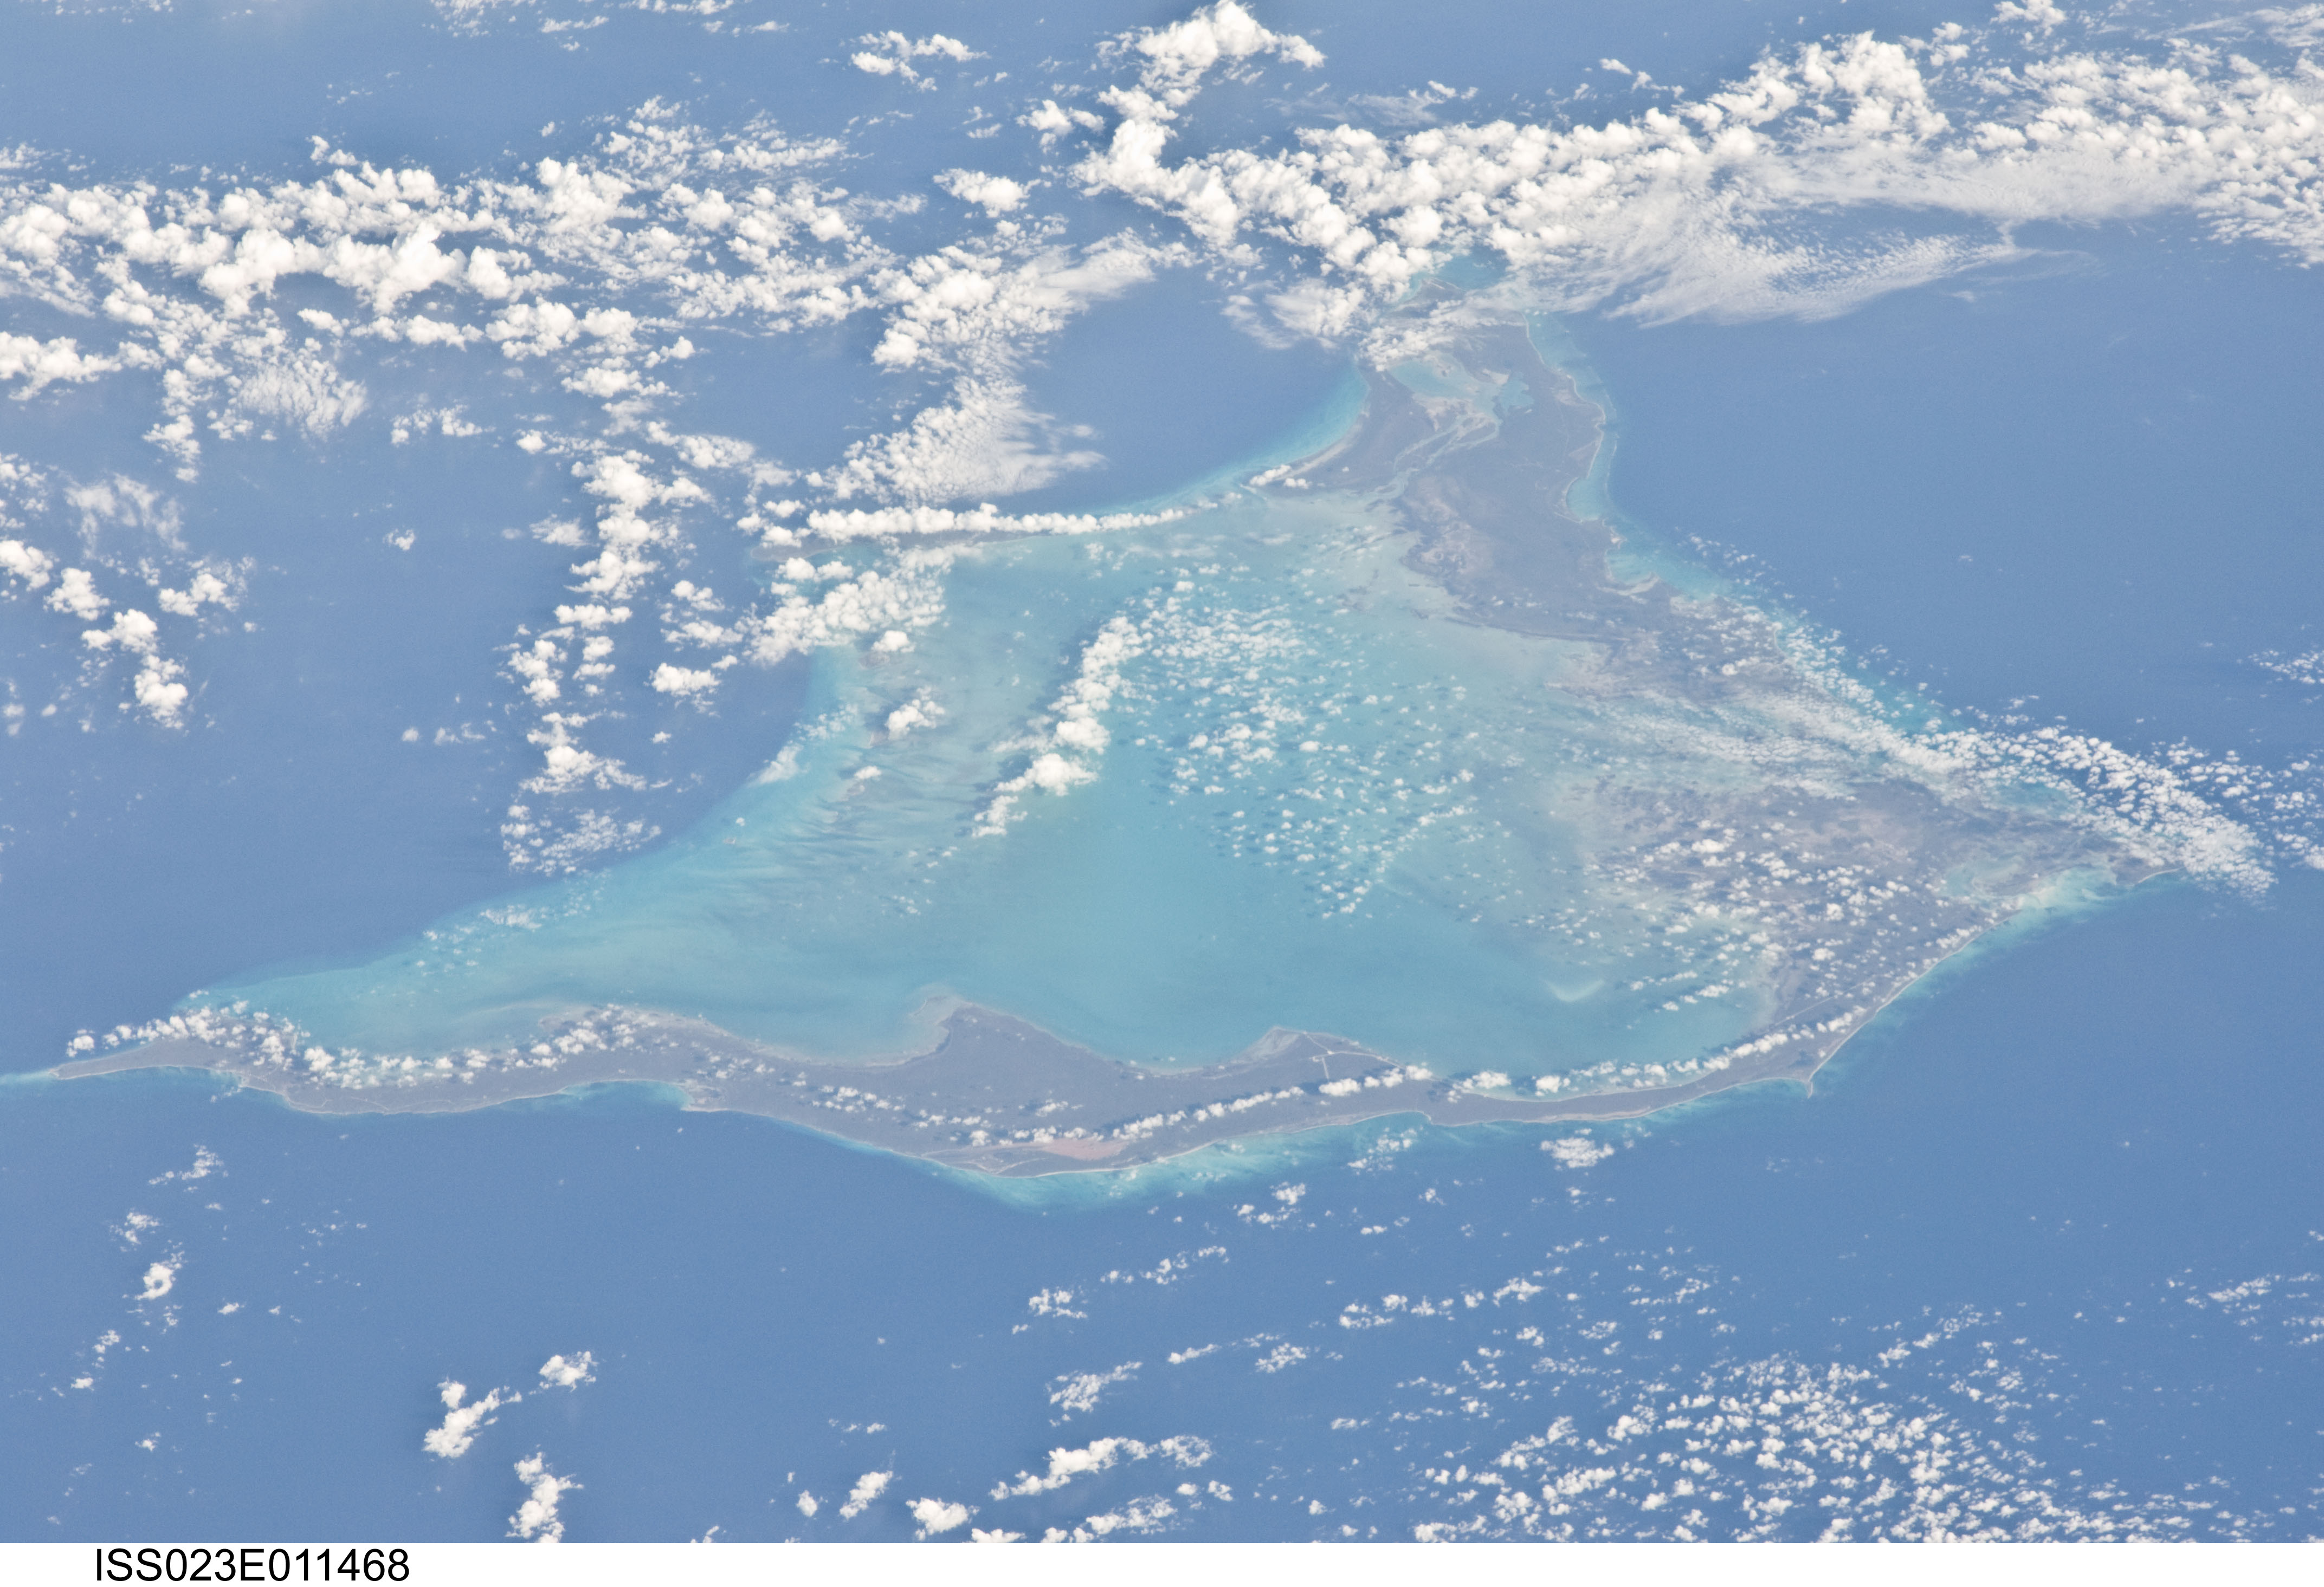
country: BAHAMAS
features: THE BIGHT OF ACKLINS, CROOKED I., ACKLINS I.
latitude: 22.5
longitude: -74.1
